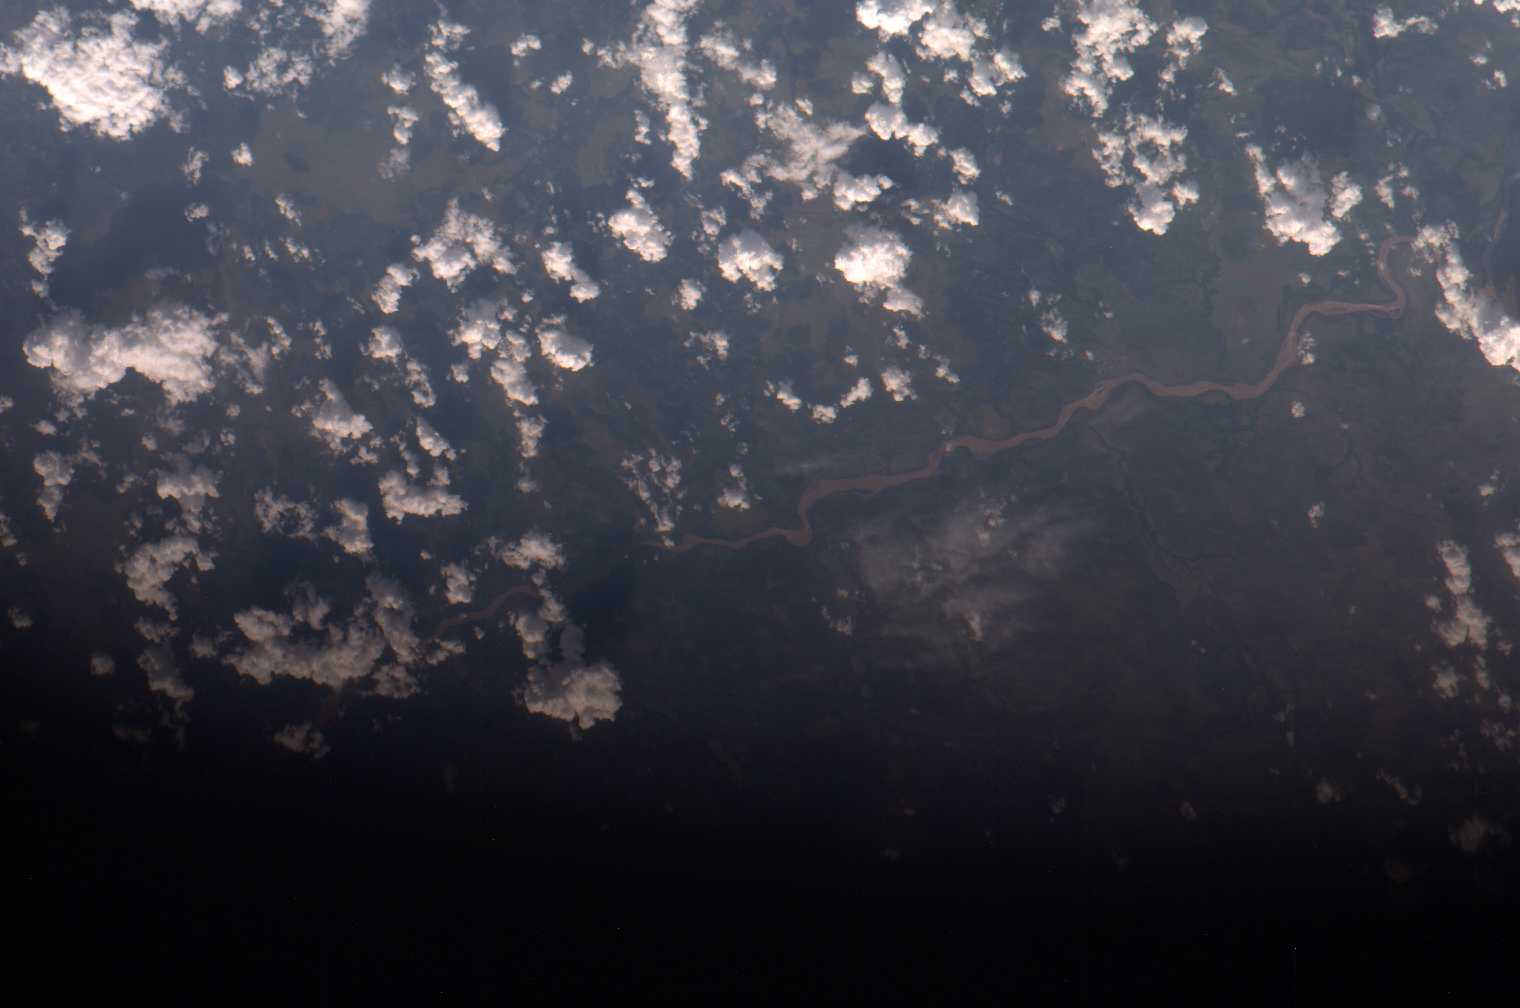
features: PARTIAL FRAME
